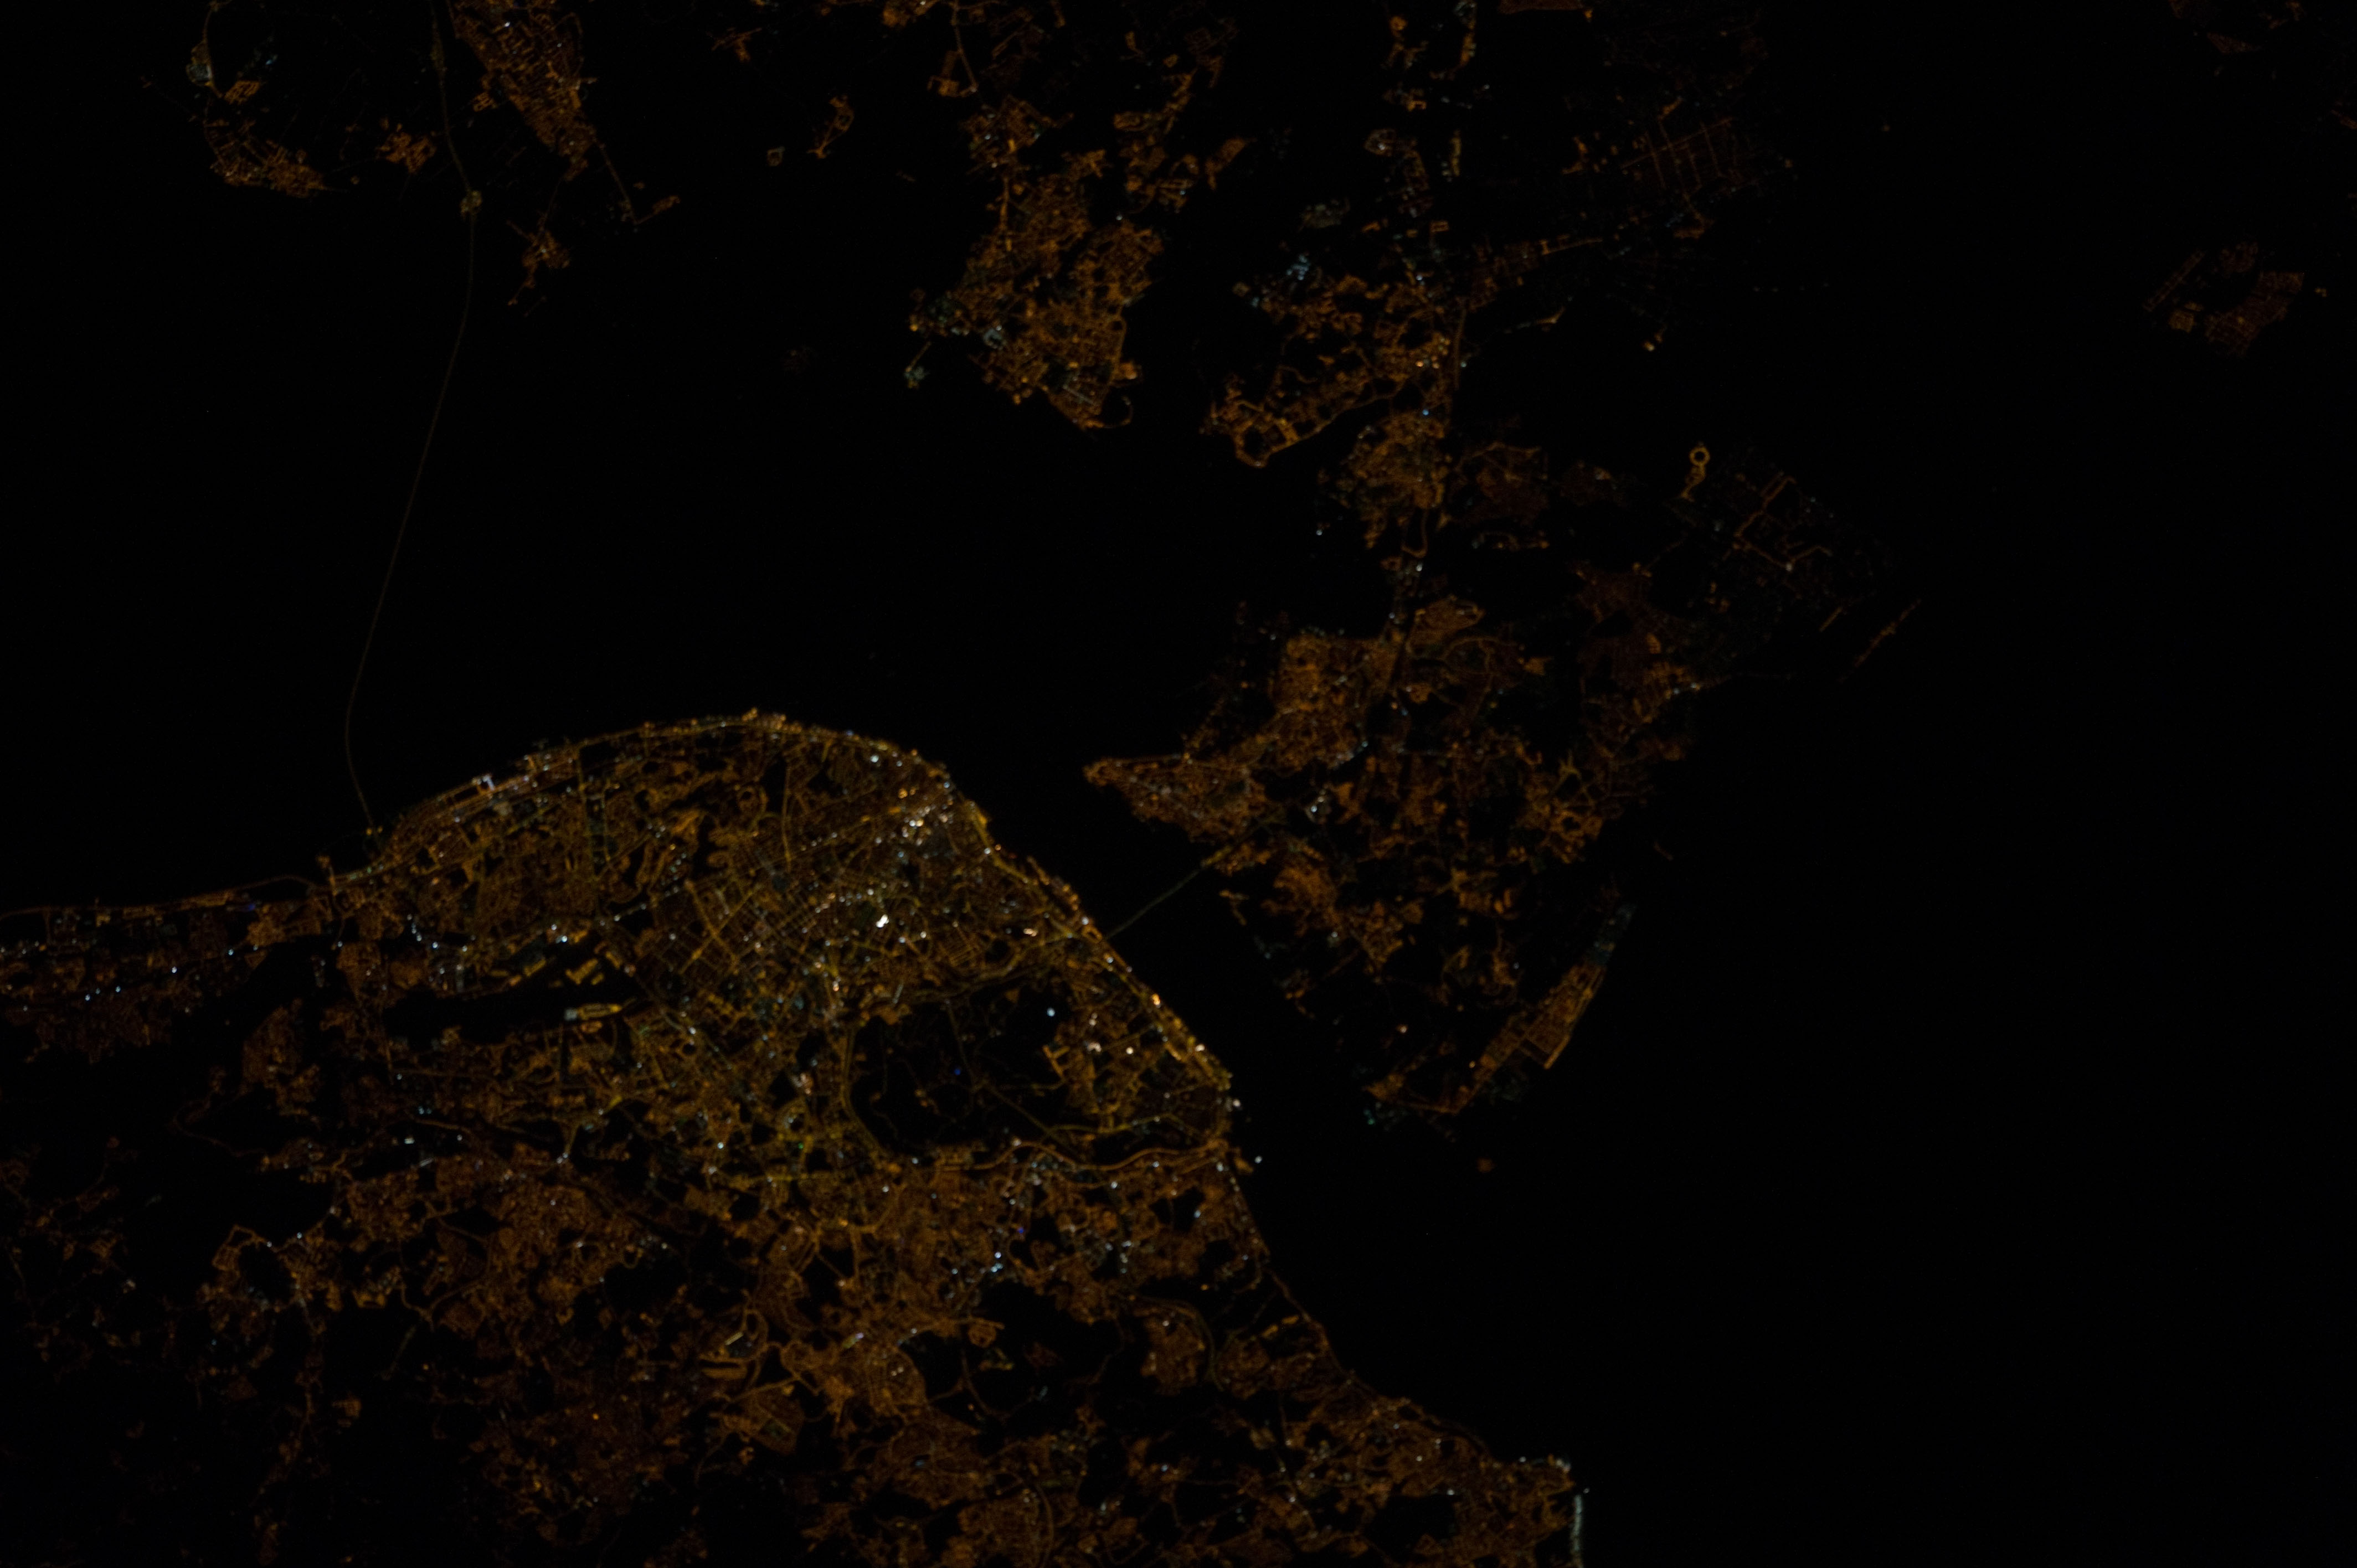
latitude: 38.7
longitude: -9.2
